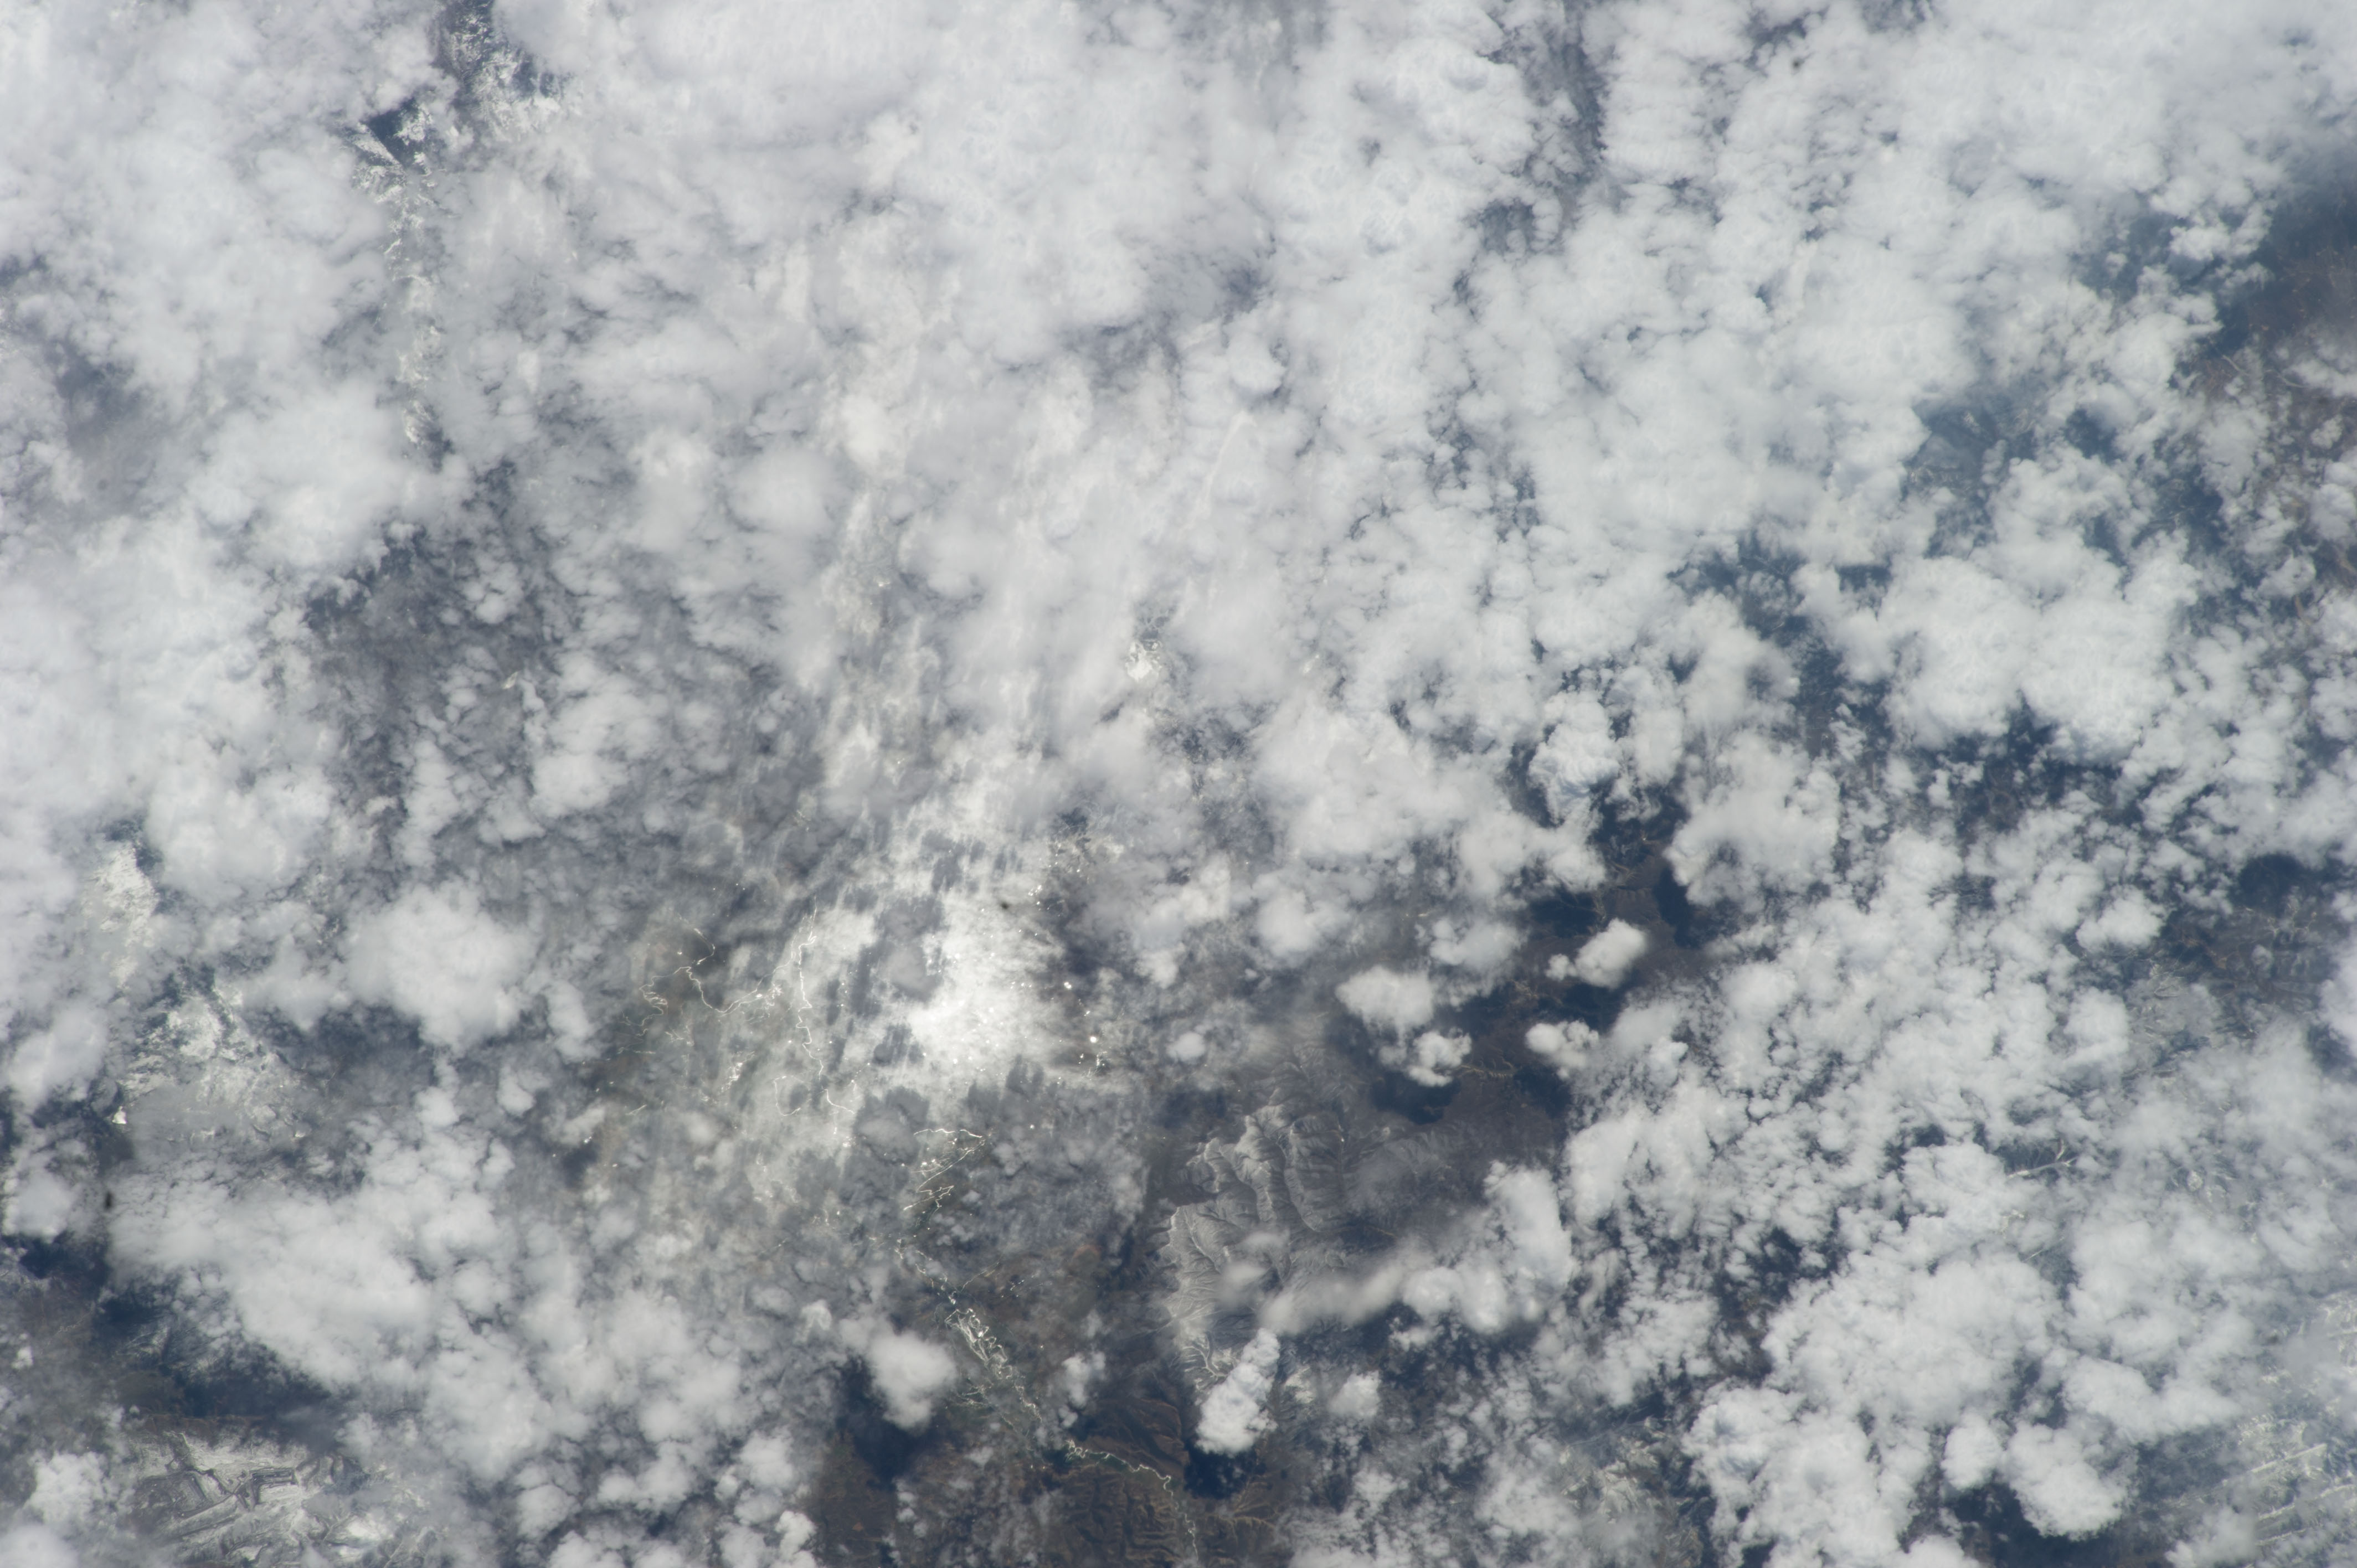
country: USA-COLORADO
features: MTS., SNOW, FOR., WHITE R. DRAIN., AREA SE. OF MEEKER
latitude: 40.0
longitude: -107.8
